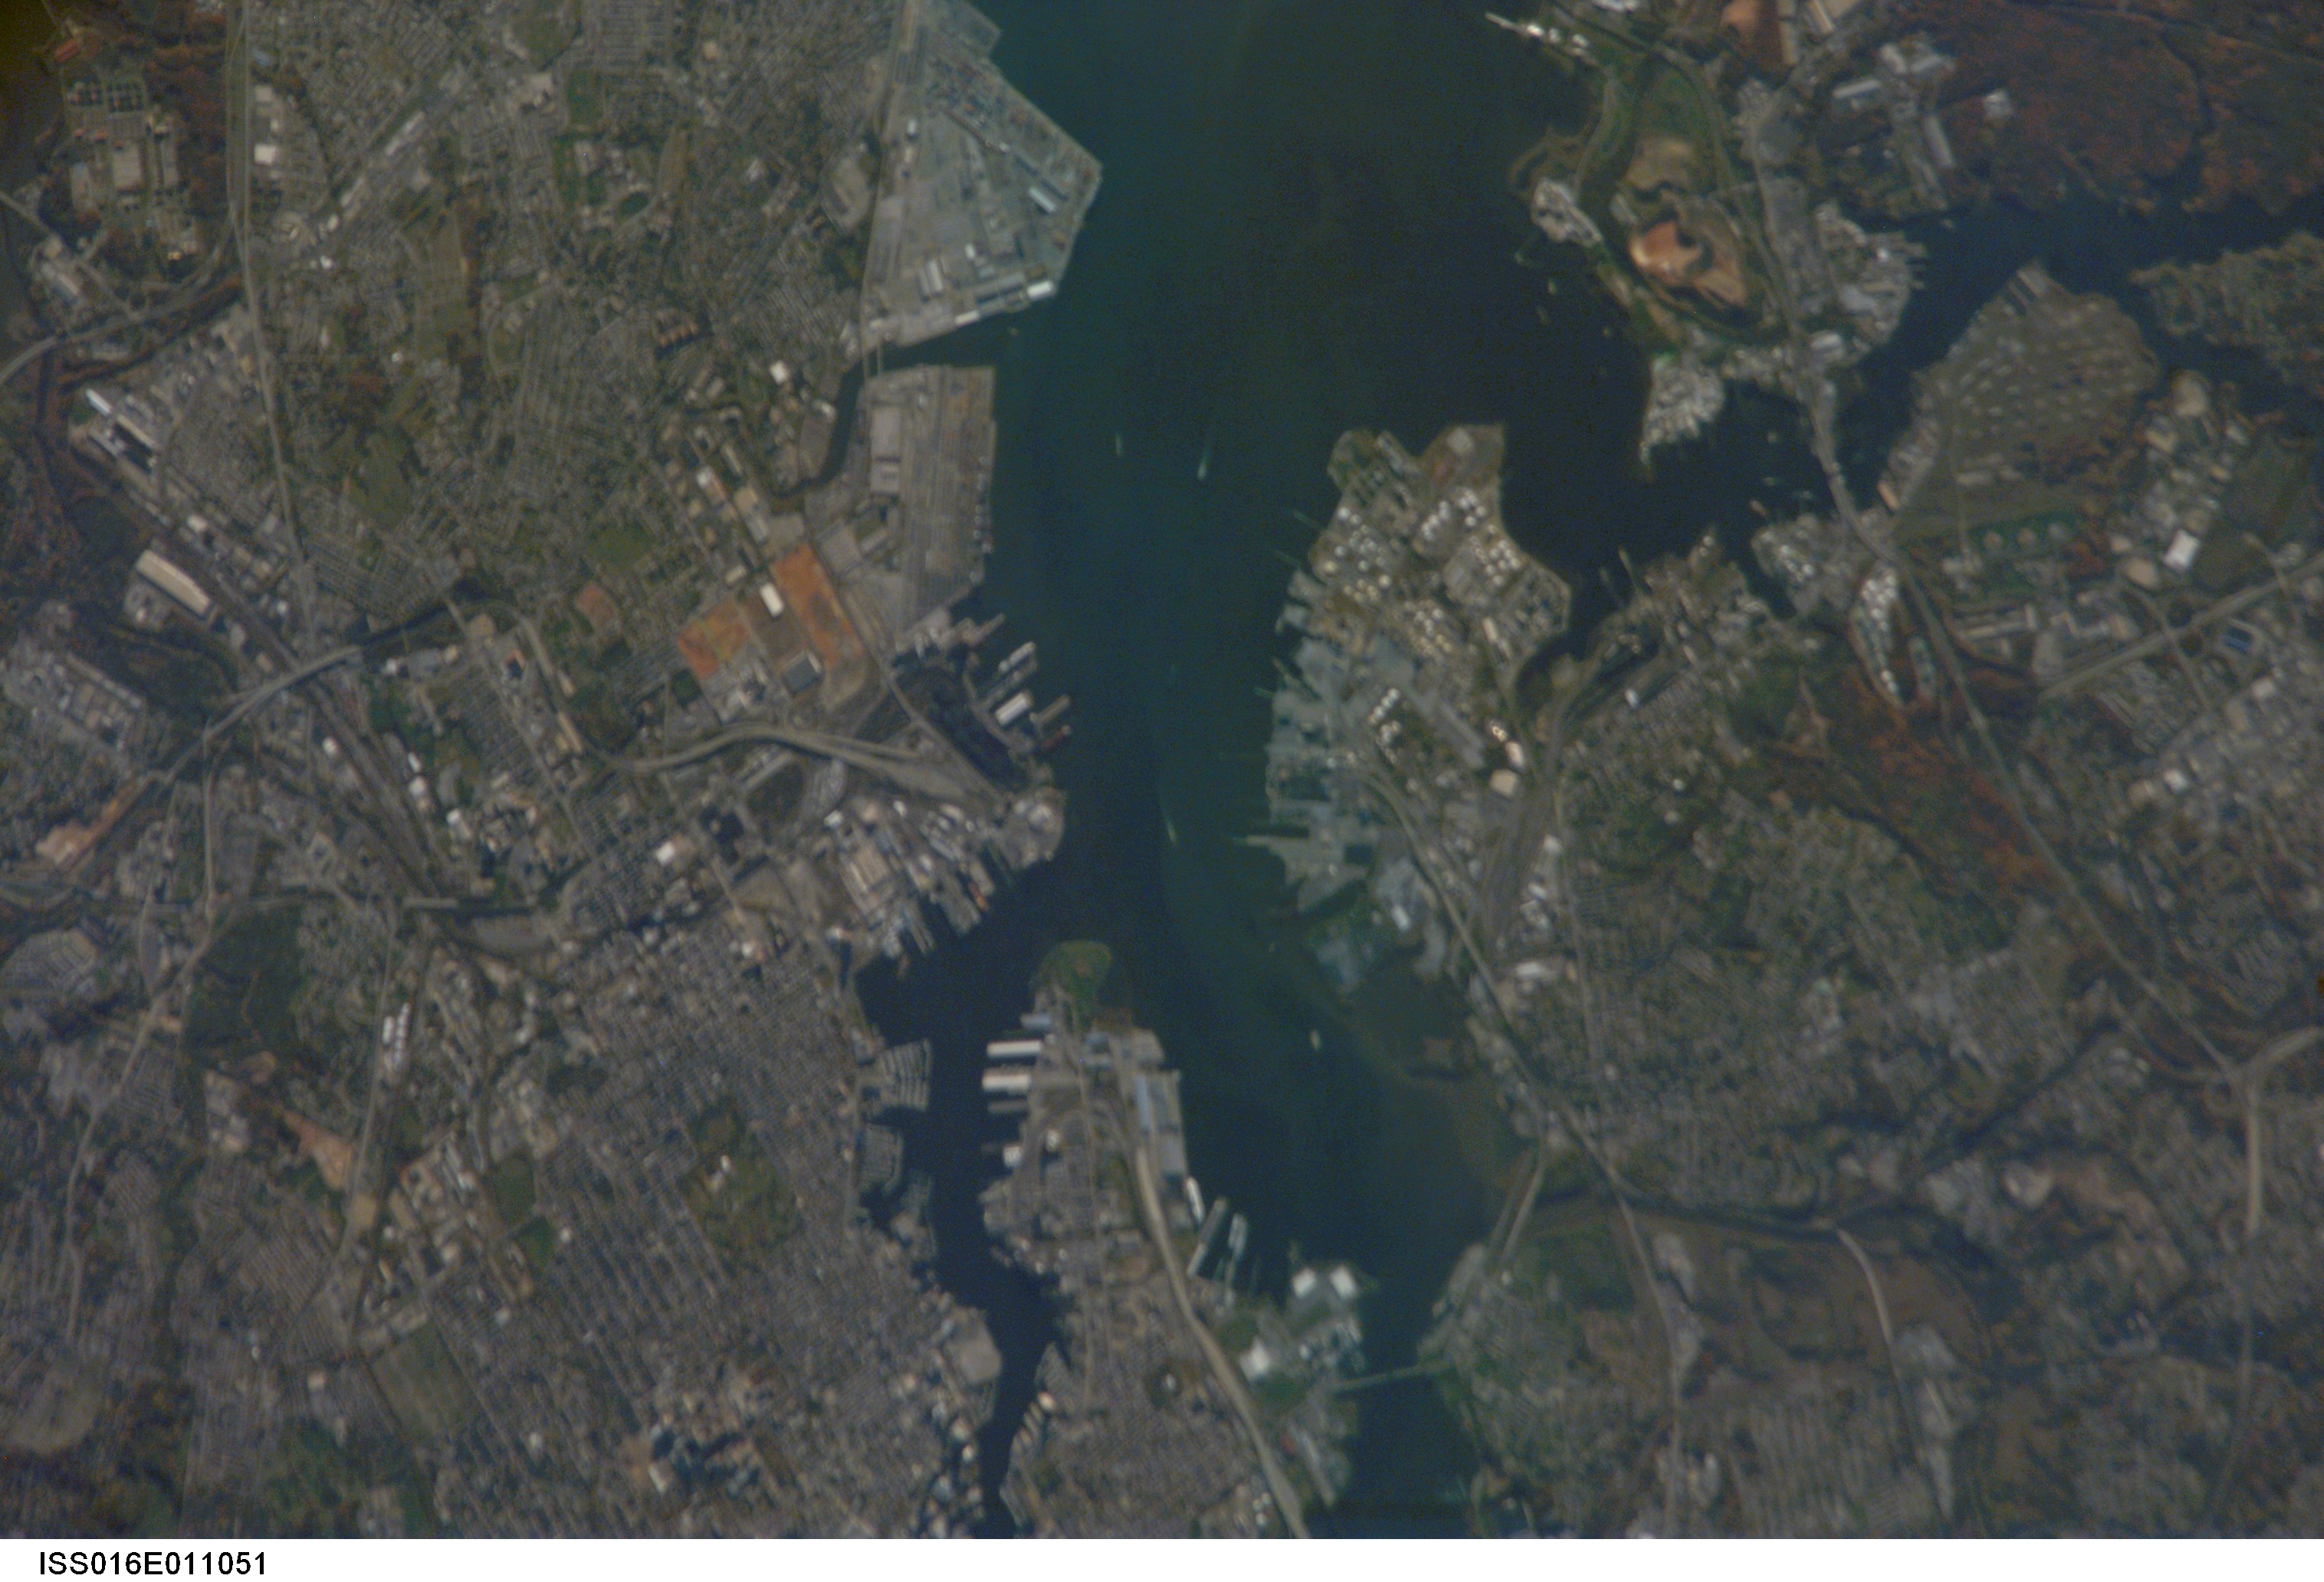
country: USA-MARYLAND
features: DUNDALK, PATAPSCO R., CITY
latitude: 39.3
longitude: -76.6
